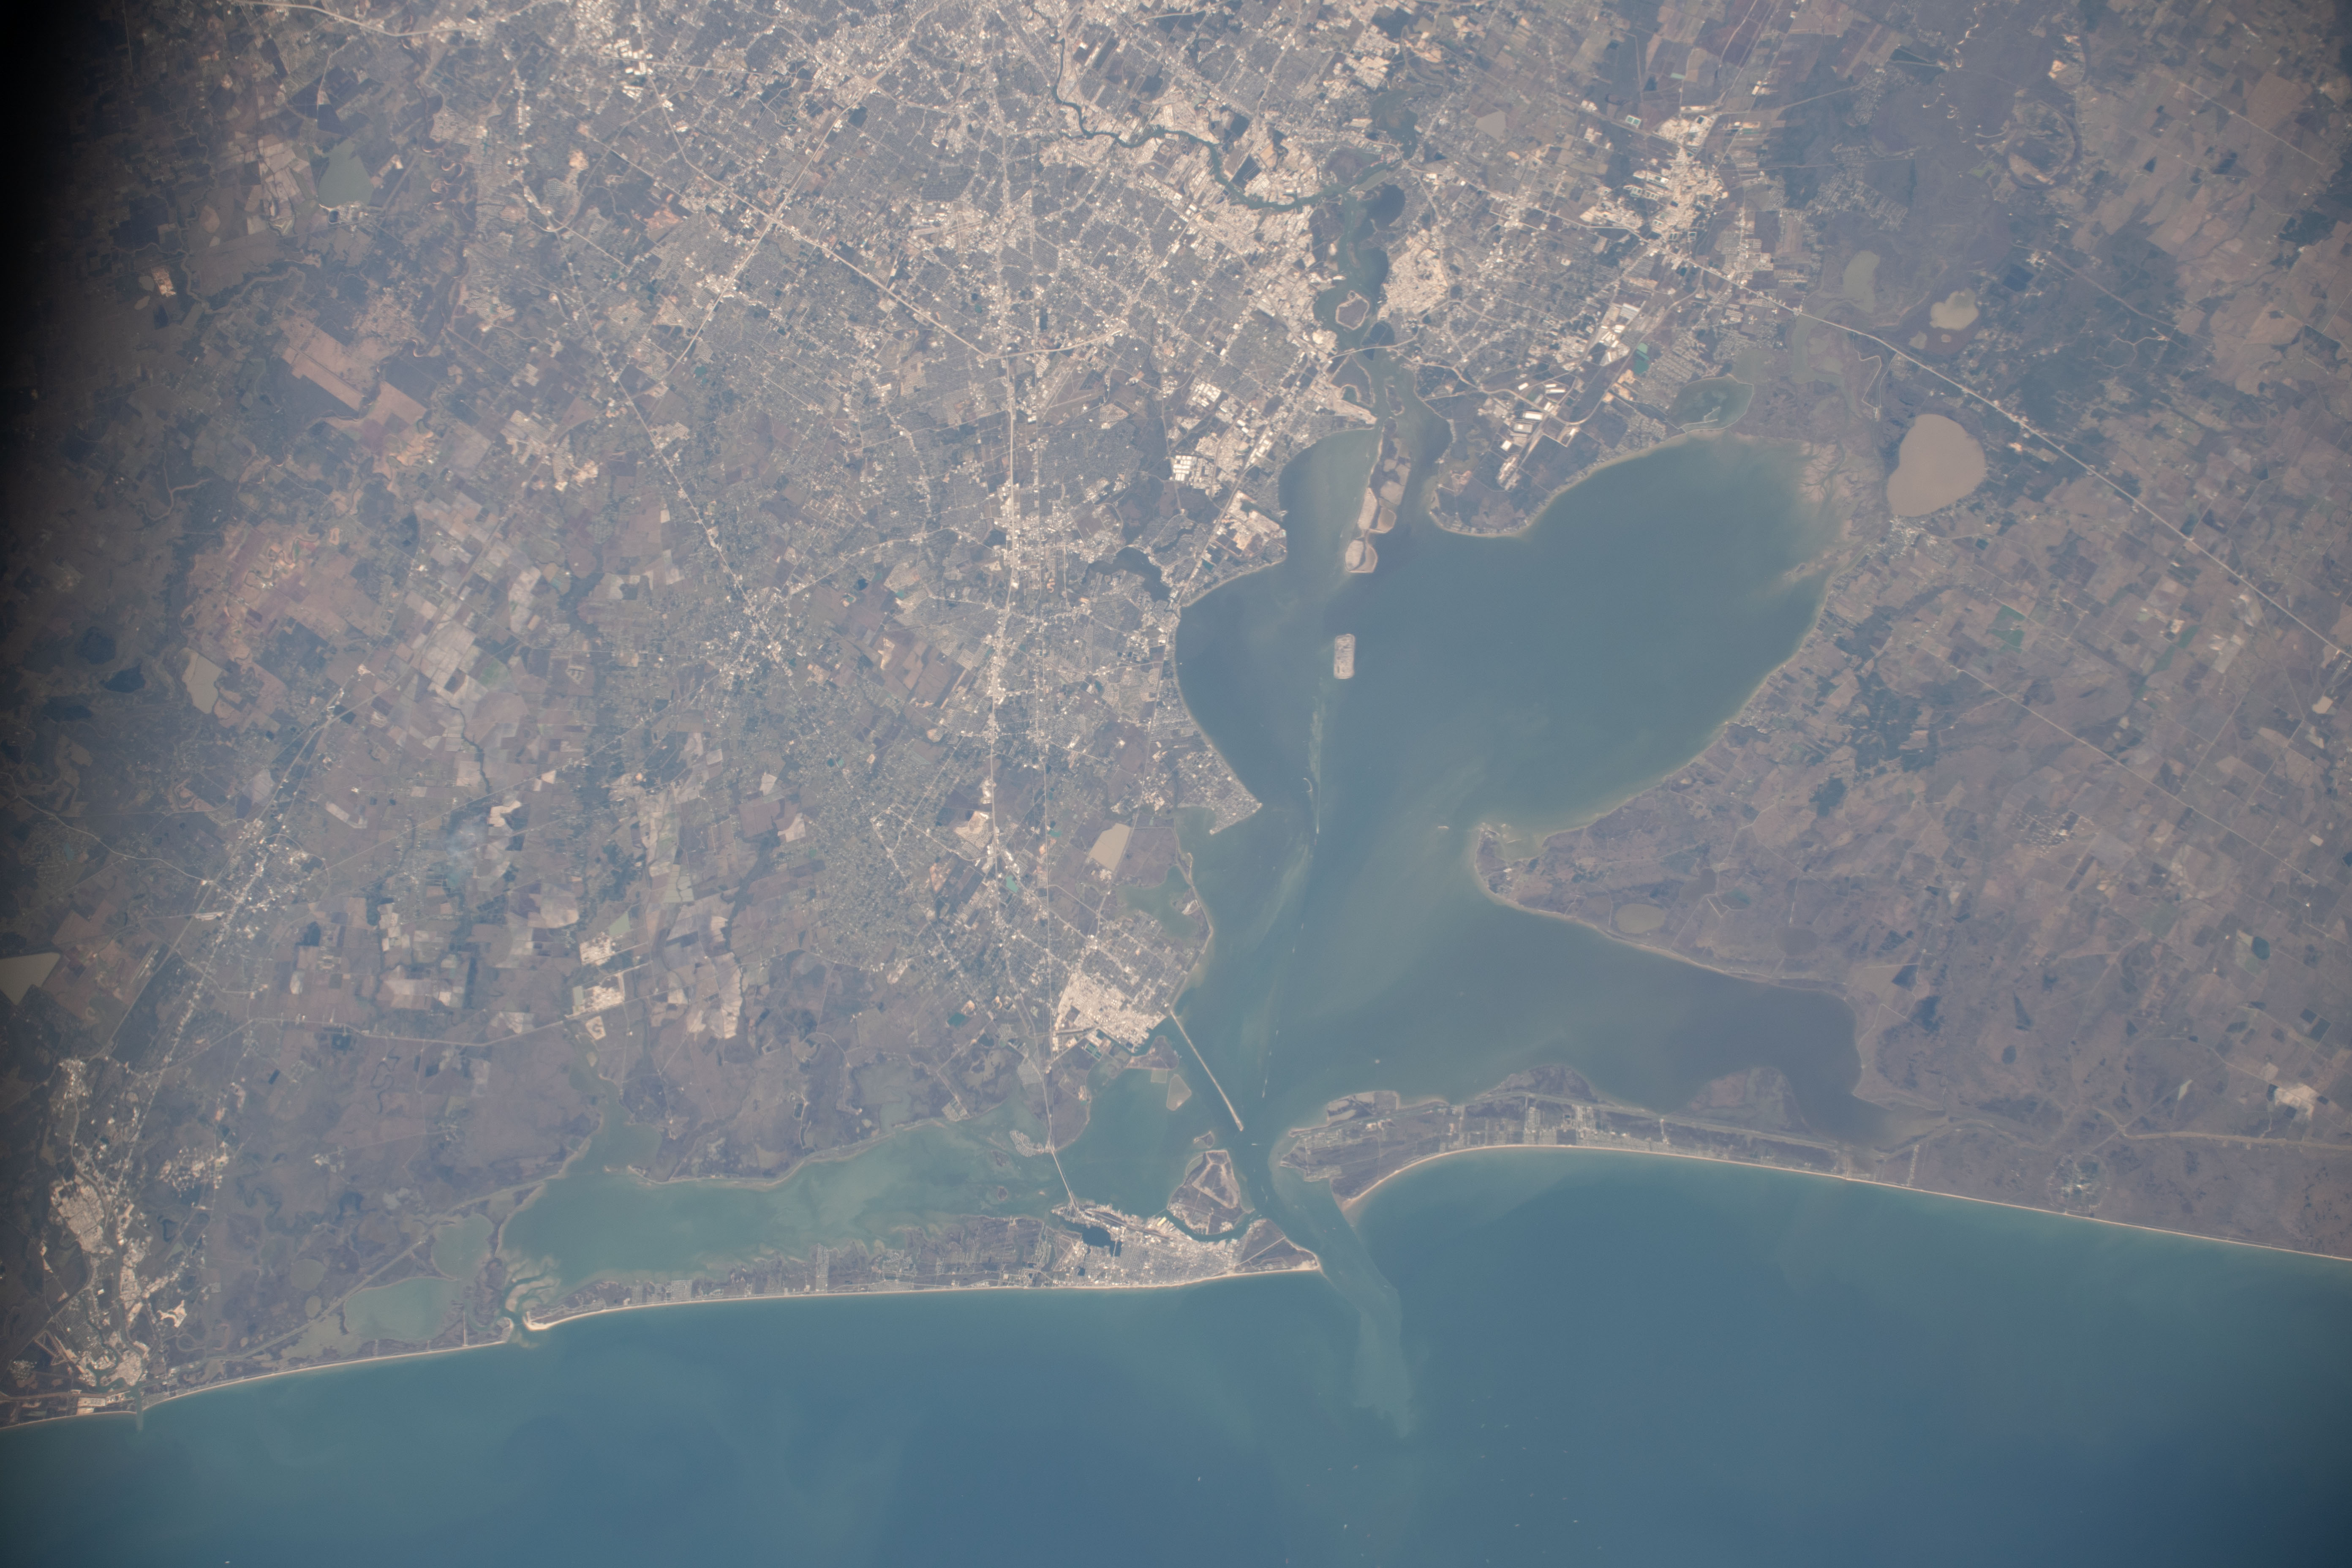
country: USA-TEXAS
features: GALVESTON BAY, HOUSTON
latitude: 29.5
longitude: -95.0
